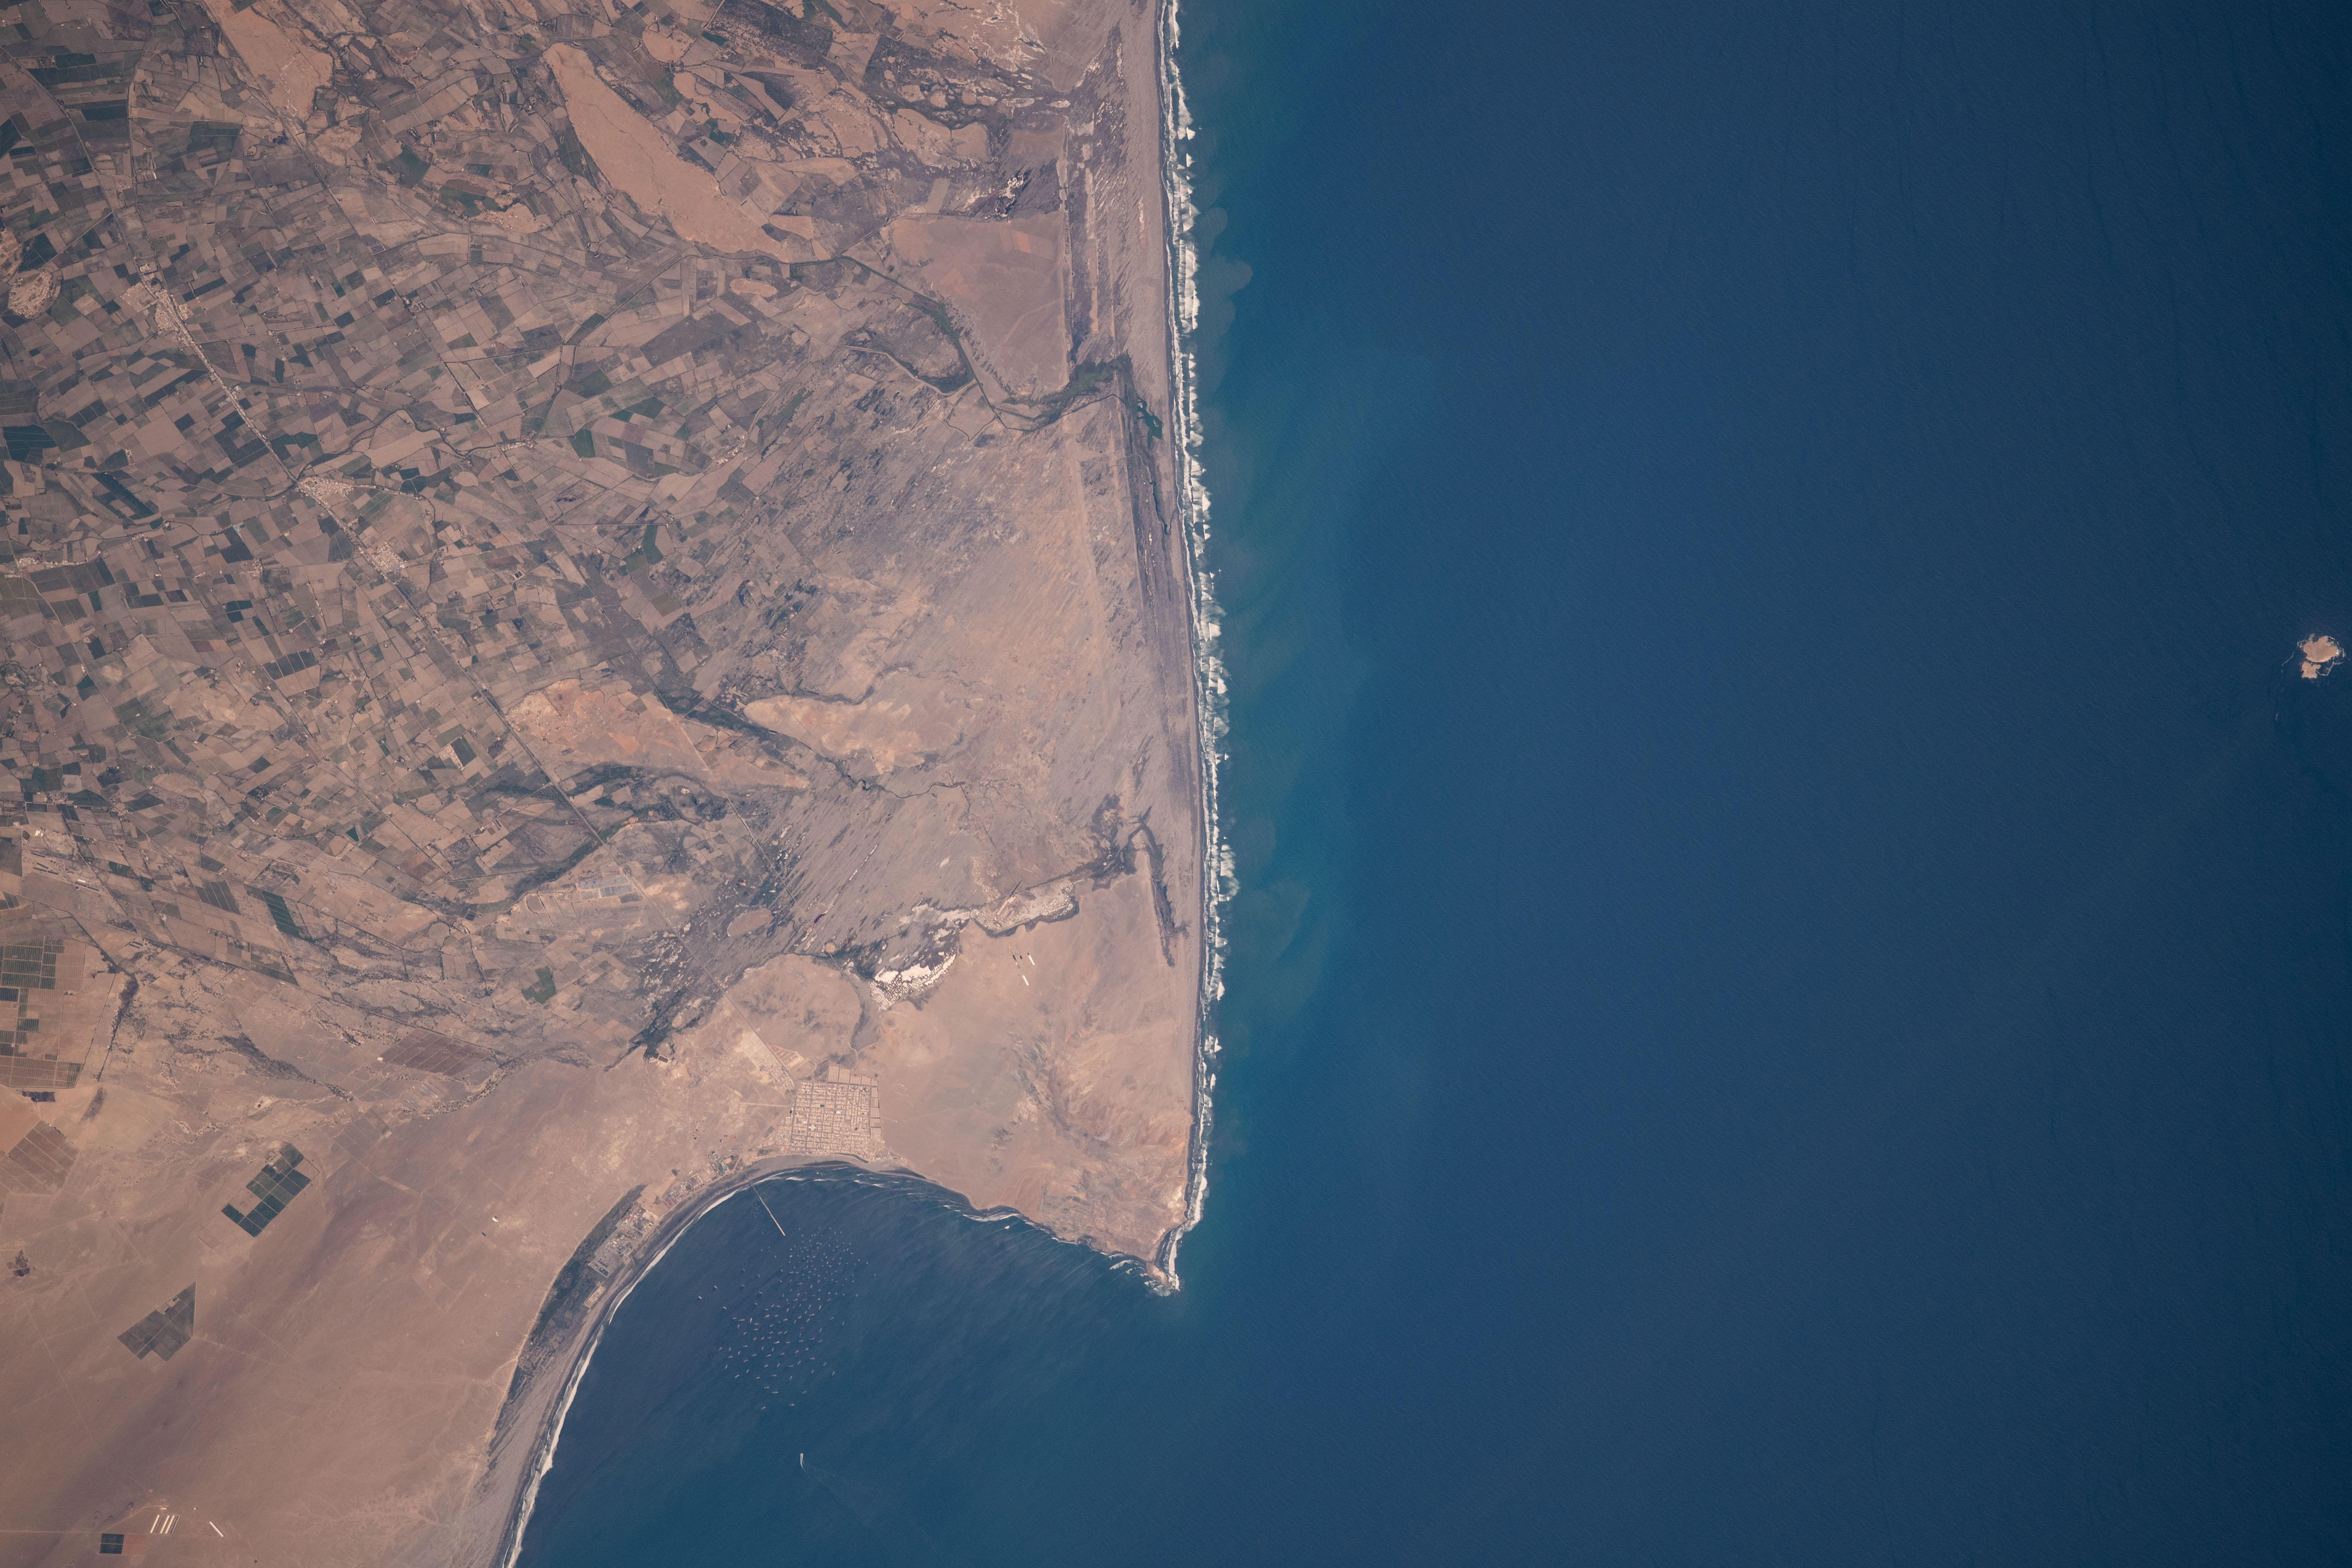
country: PERU
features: COASTLINE
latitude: -7.7
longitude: -79.4
